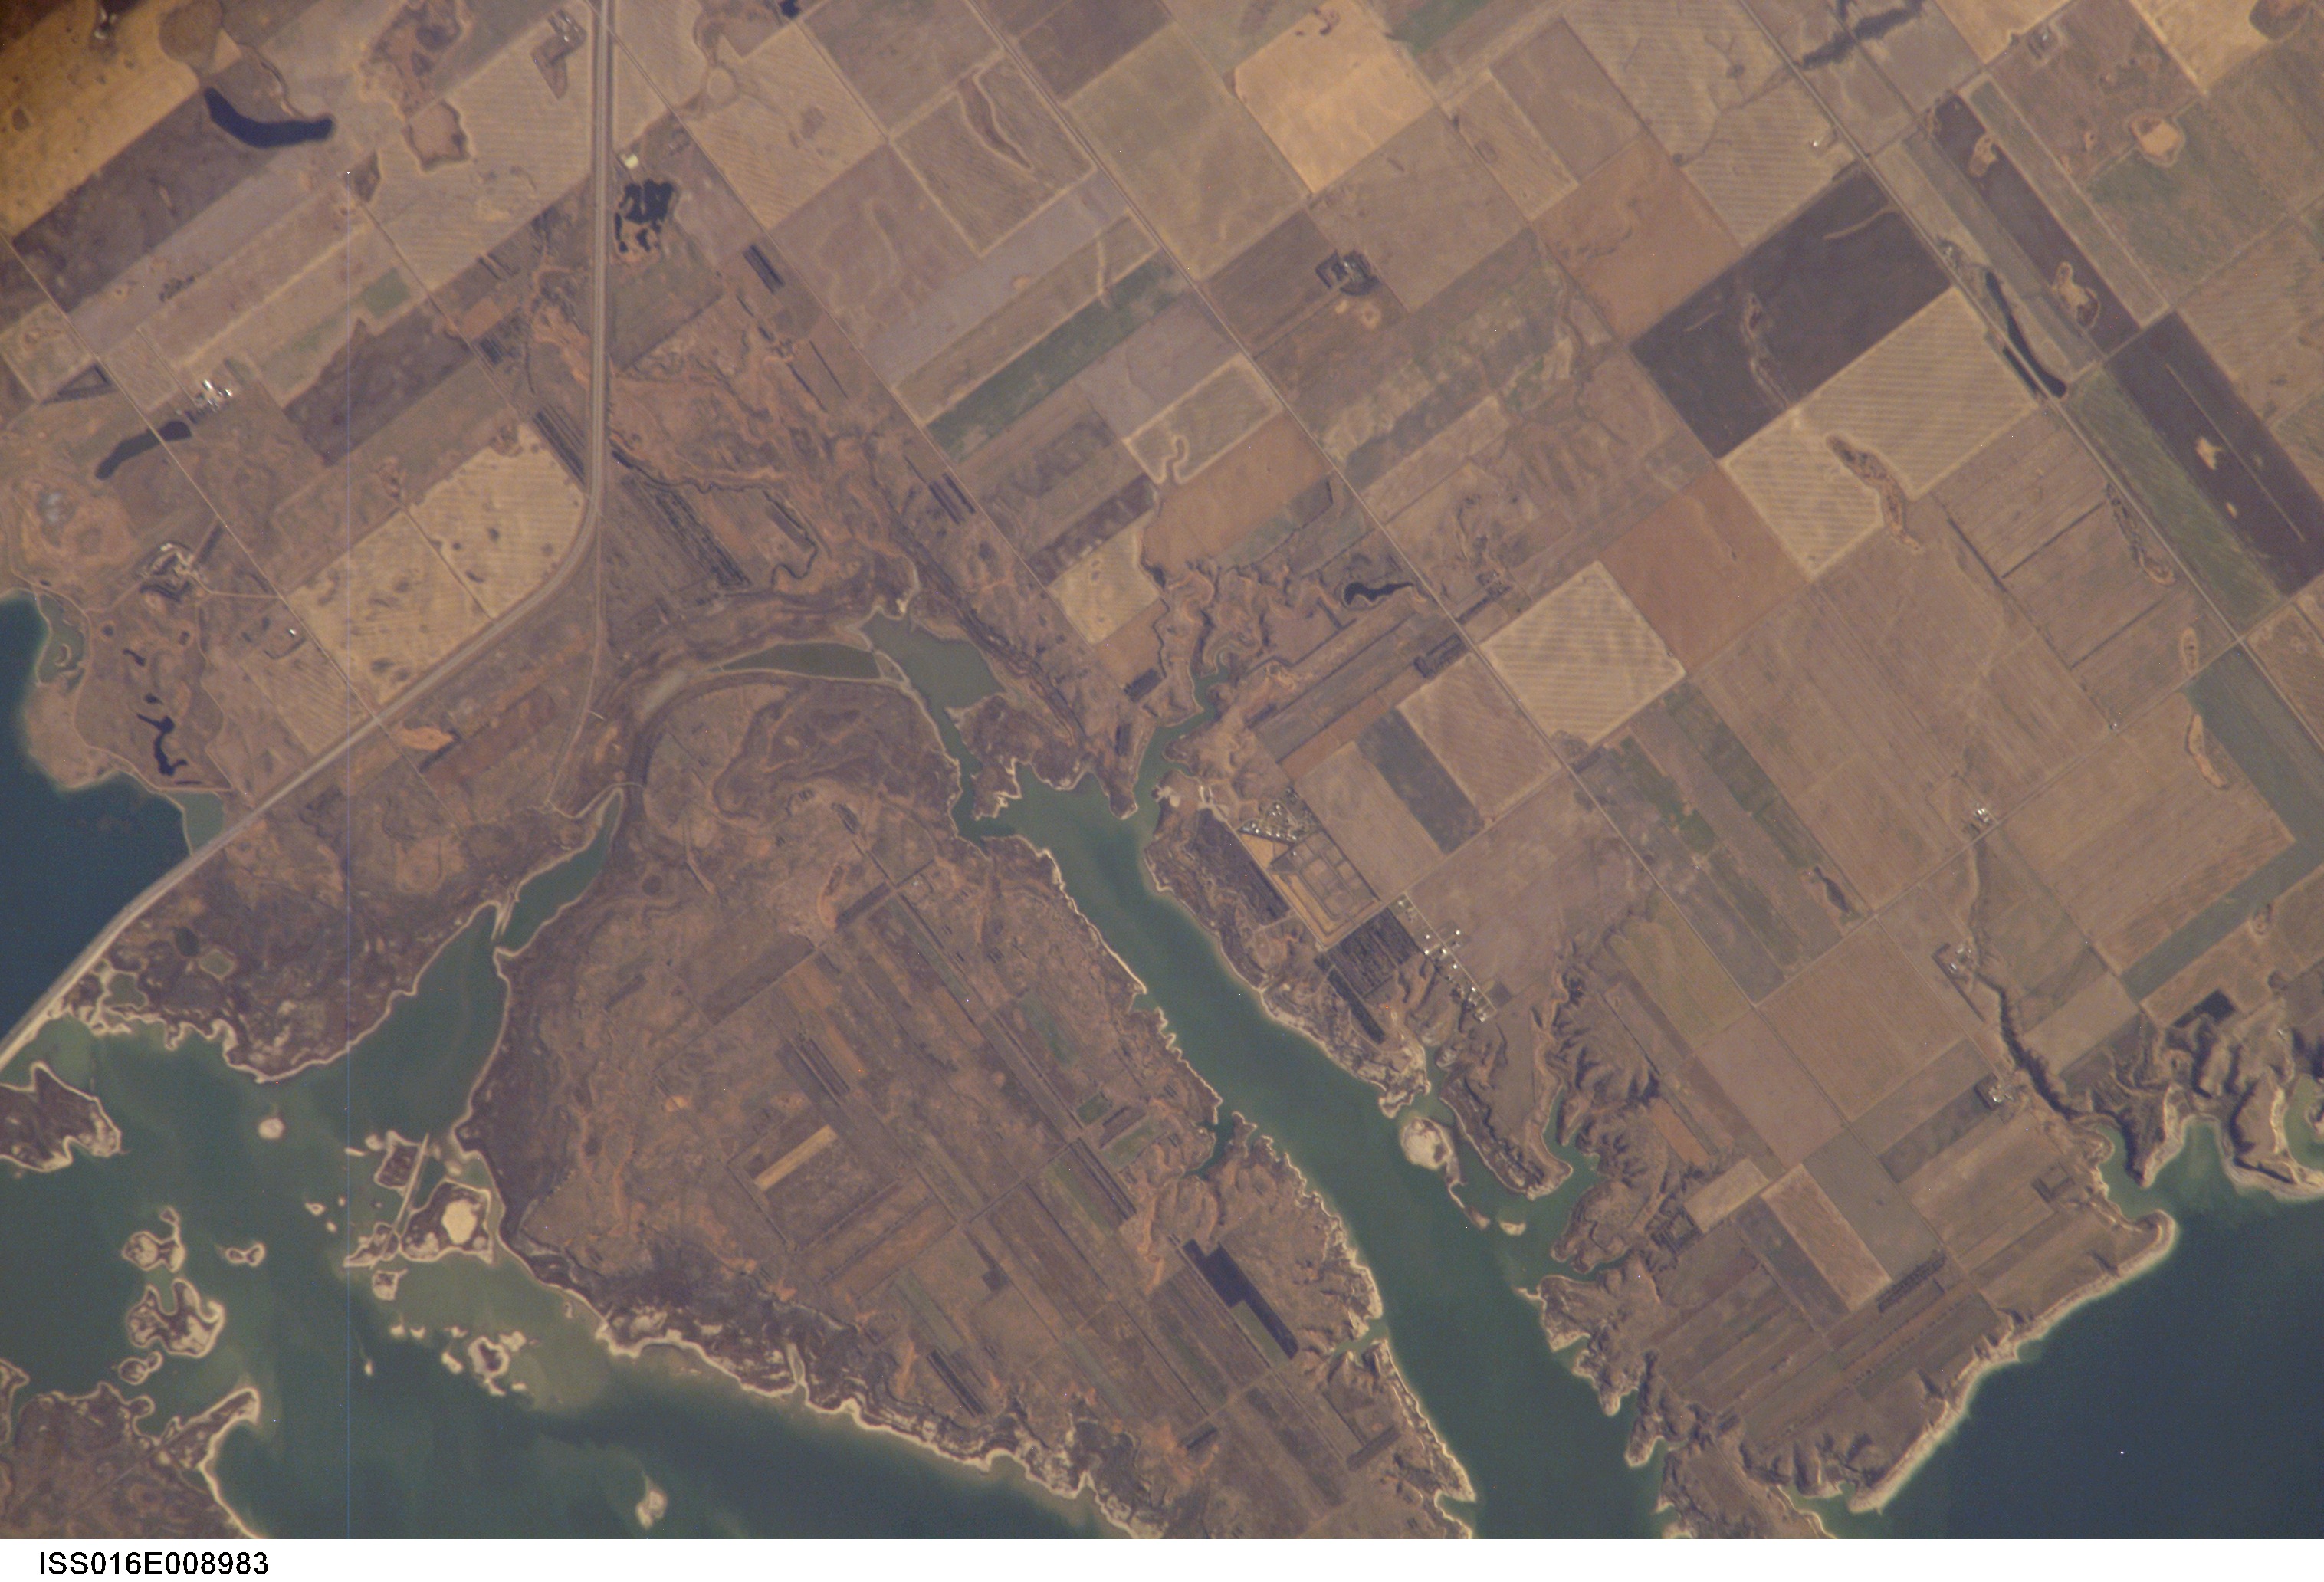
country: USA-NORTH DAKOTA
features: LAKE SAKAKAWEA, AGR.
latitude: 47.5
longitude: -101.3
